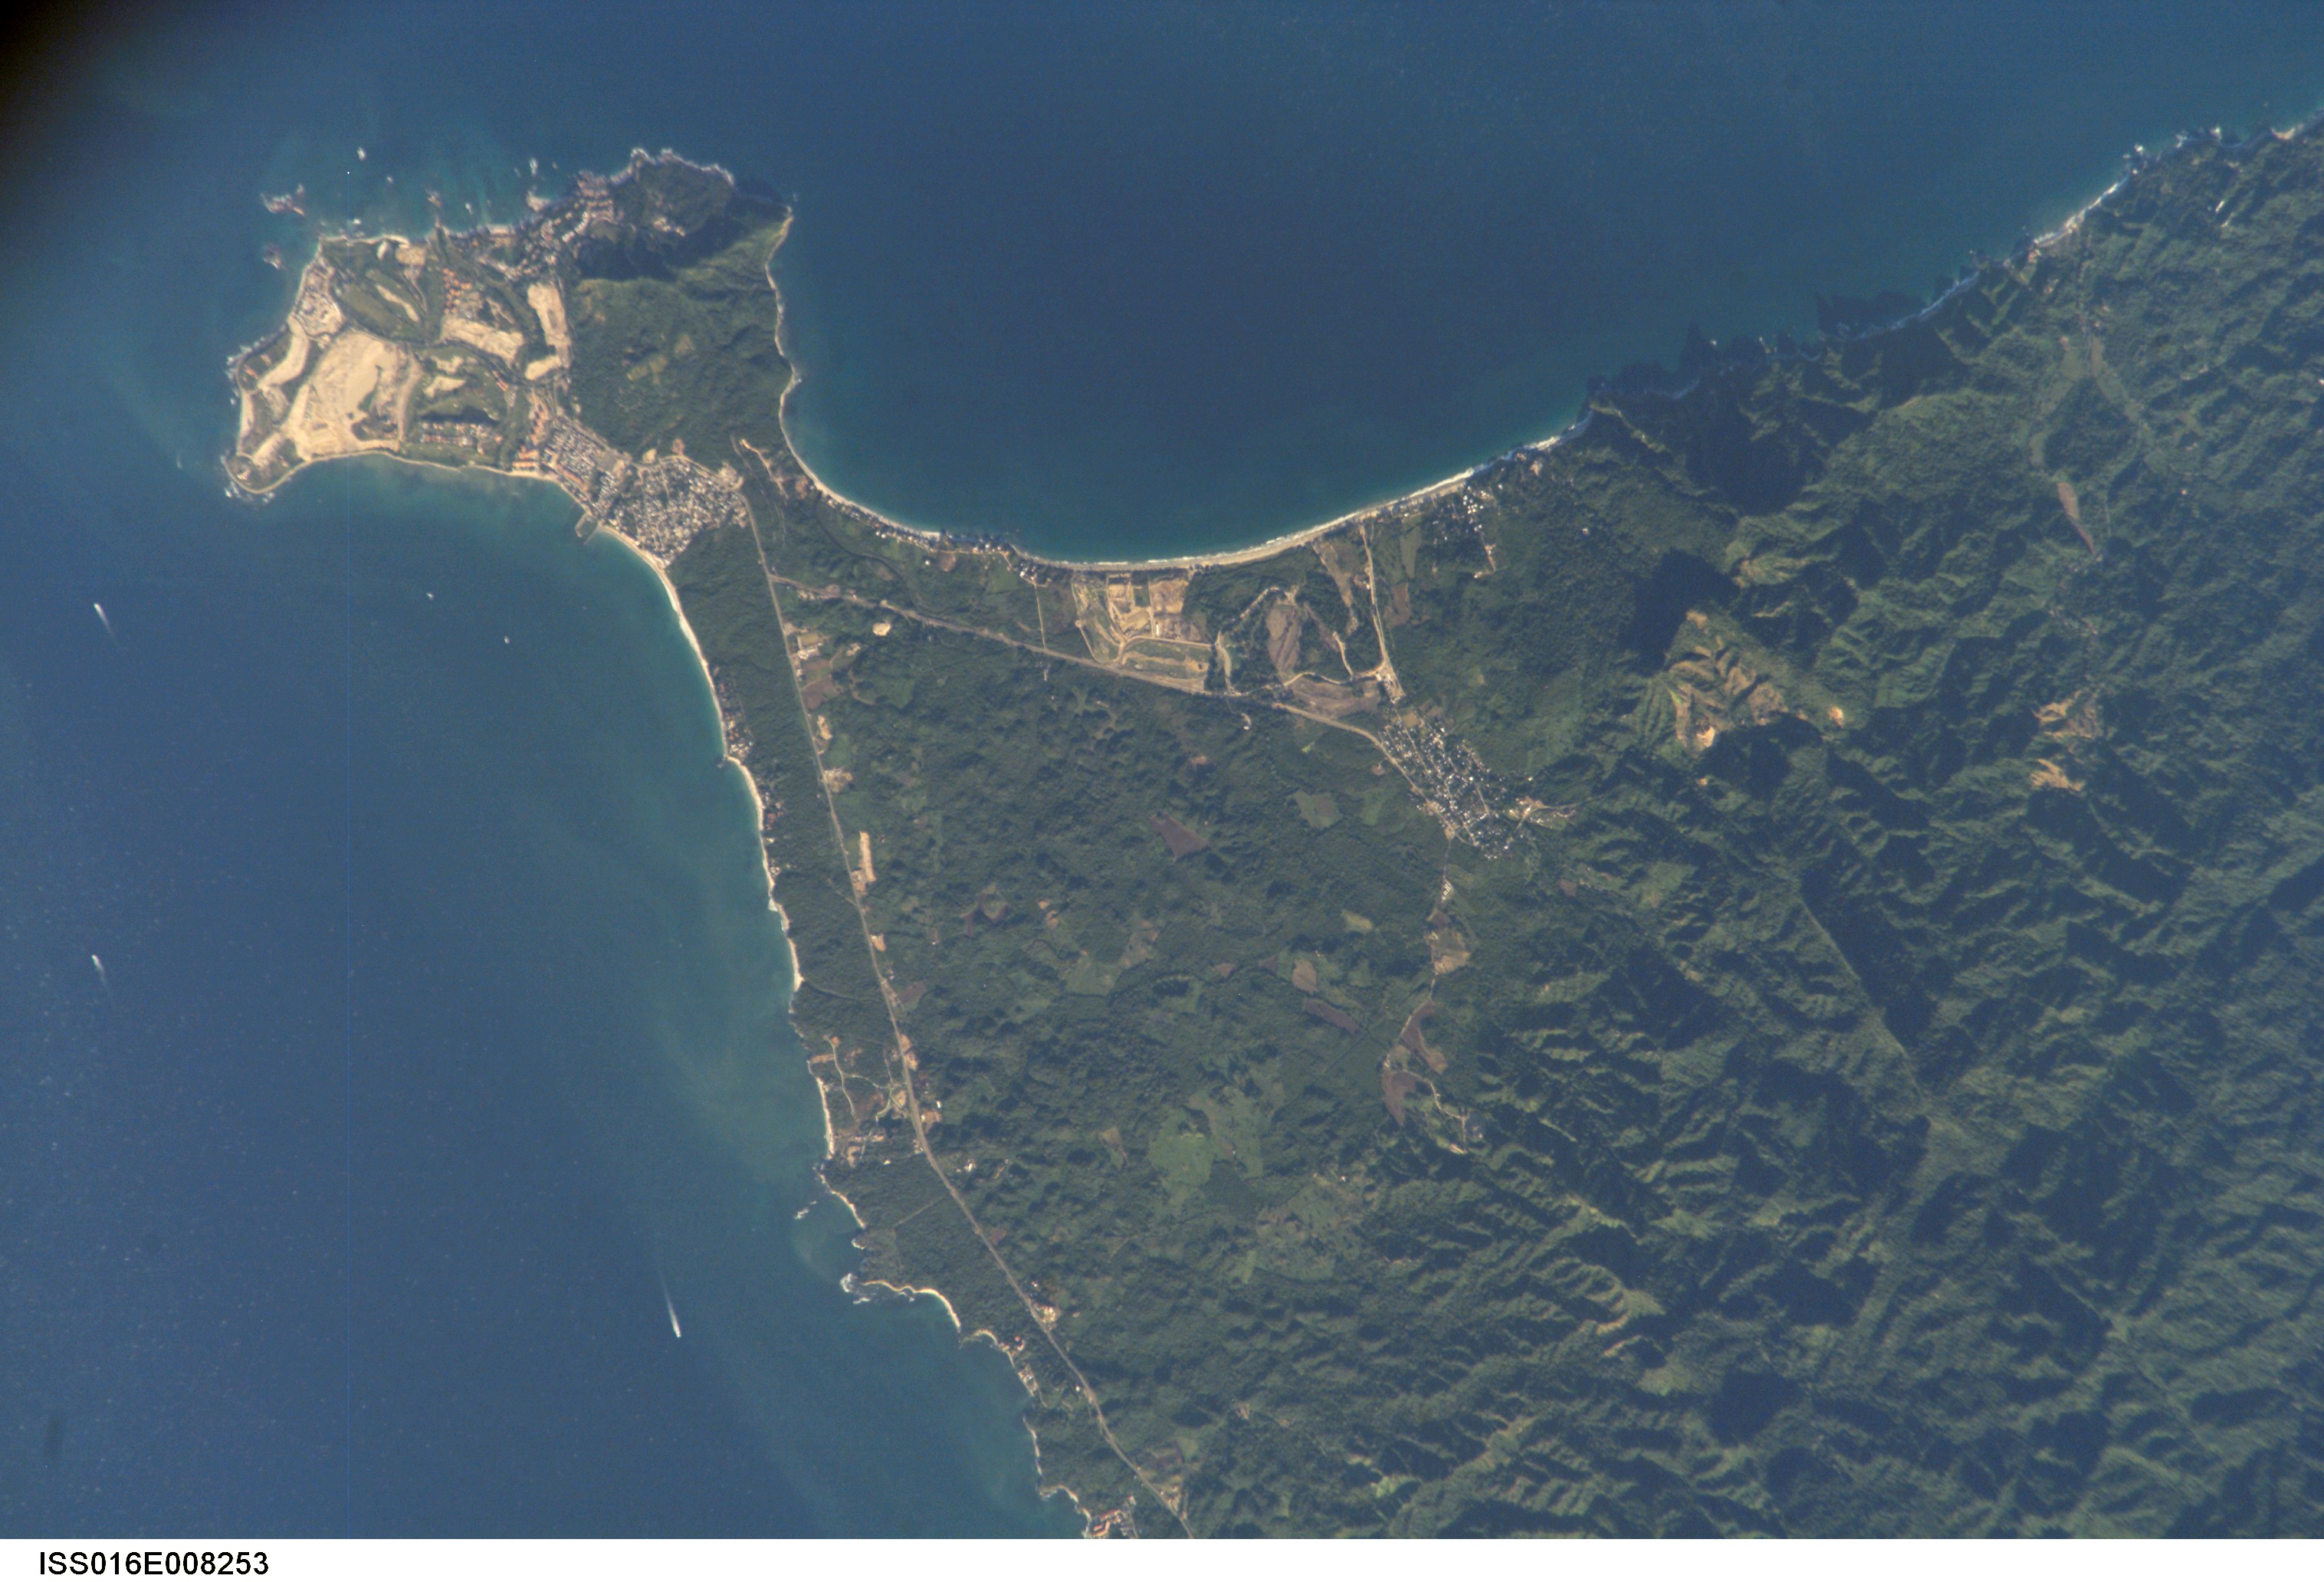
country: MEXICO
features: PUNTA MITA, MTS.
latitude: 20.8
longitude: -105.5
